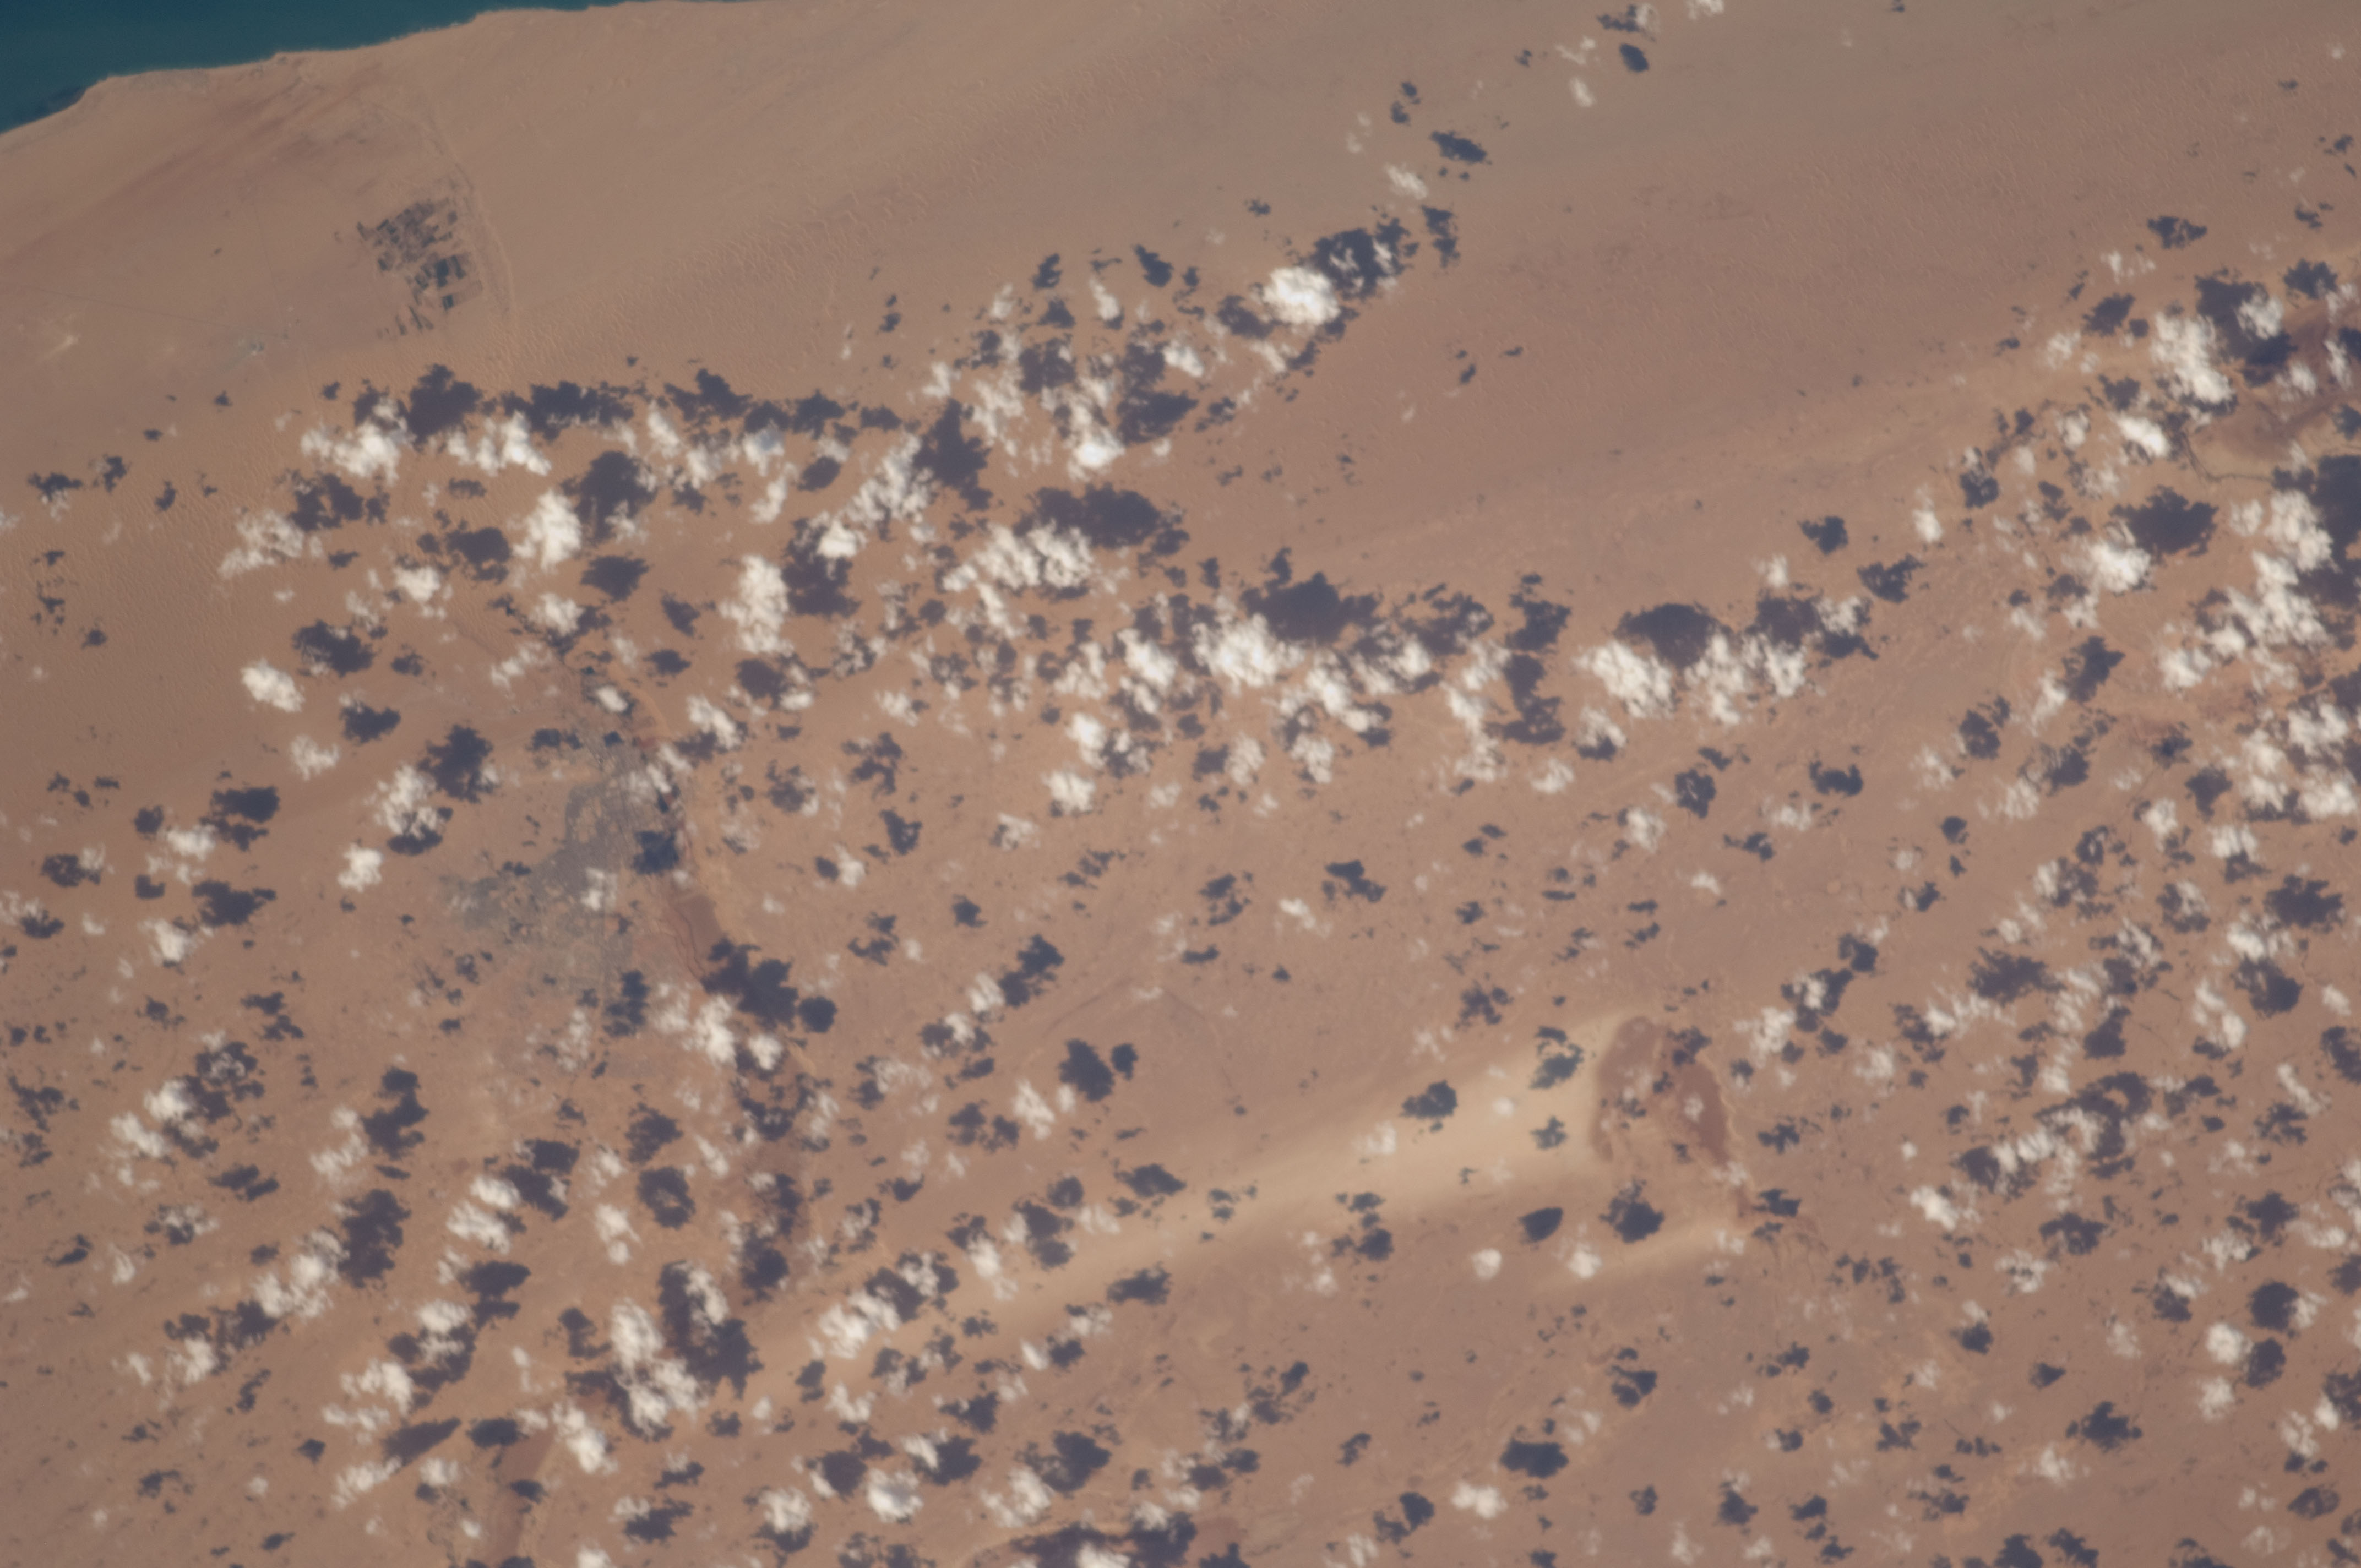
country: WESTERN SAHARA
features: EL AAIUN AREA, DESERT, DRY LAKE
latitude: 27.3
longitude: -13.1
